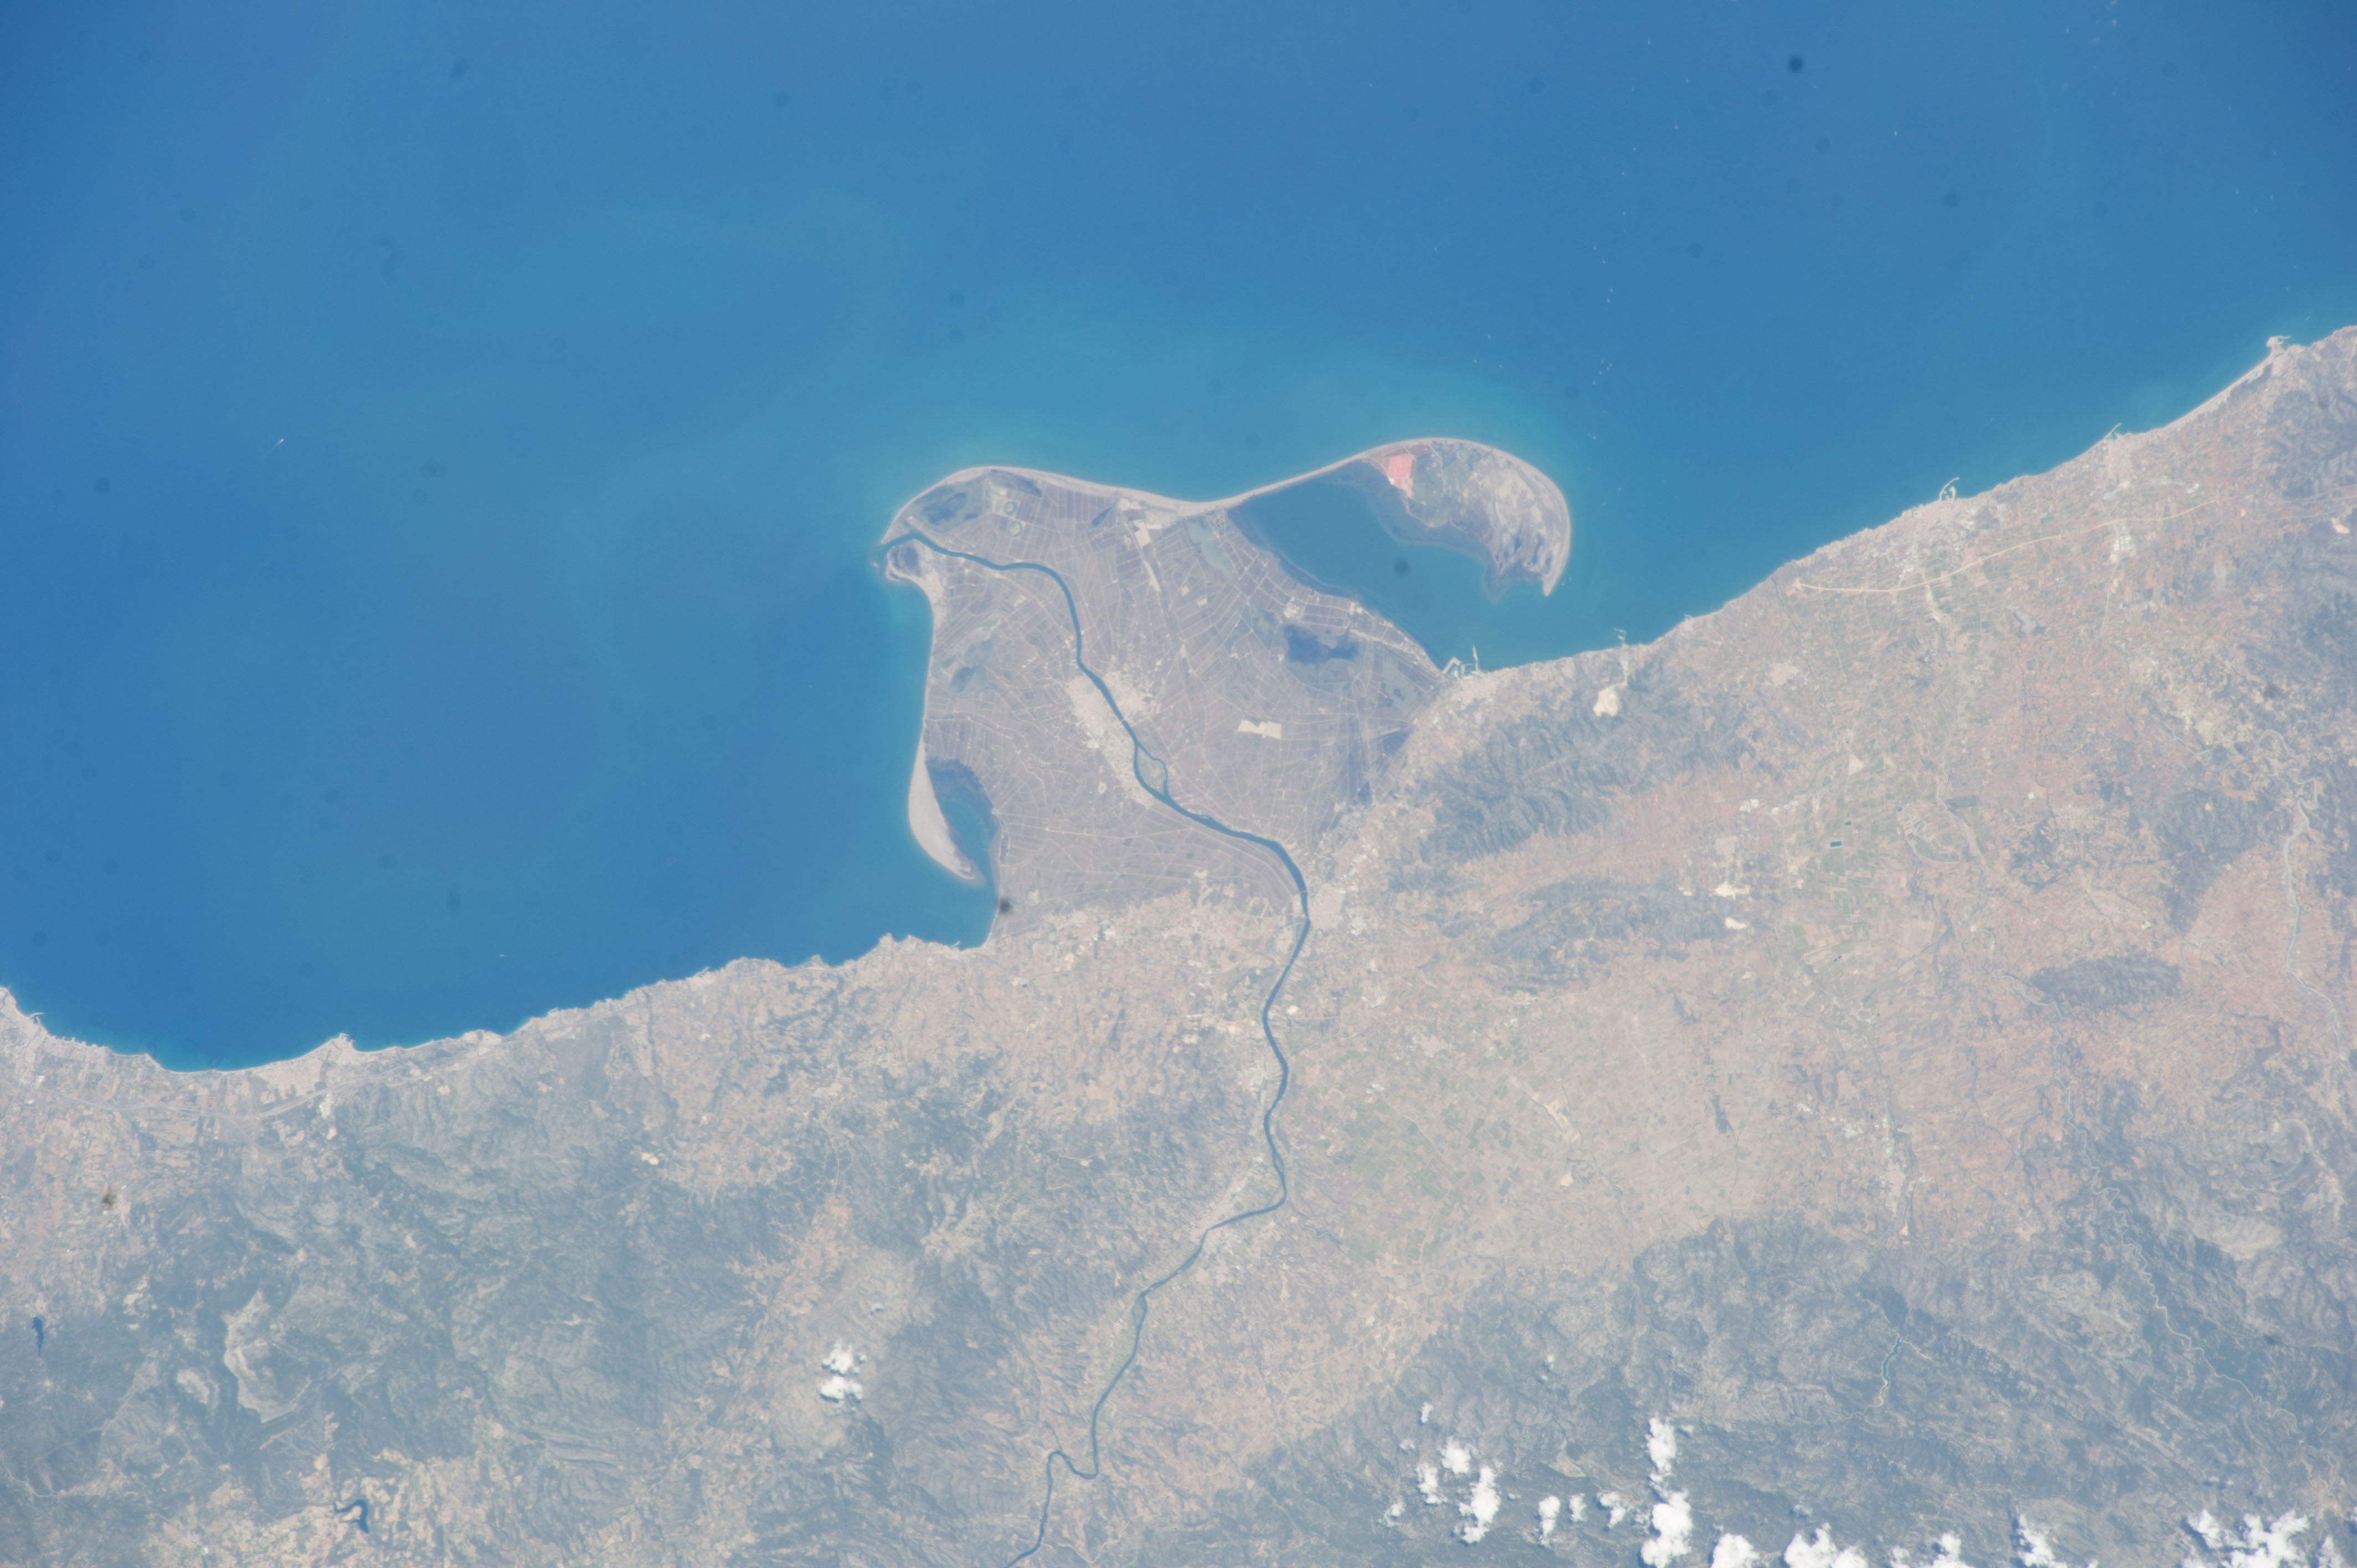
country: SPAIN
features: BALADA, DELTEBRE, PUNTA DE LA BANYA, TIP DE LA BANYA, EBRO, FARMLAND, AMPOSTA
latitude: 40.7
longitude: 0.7
